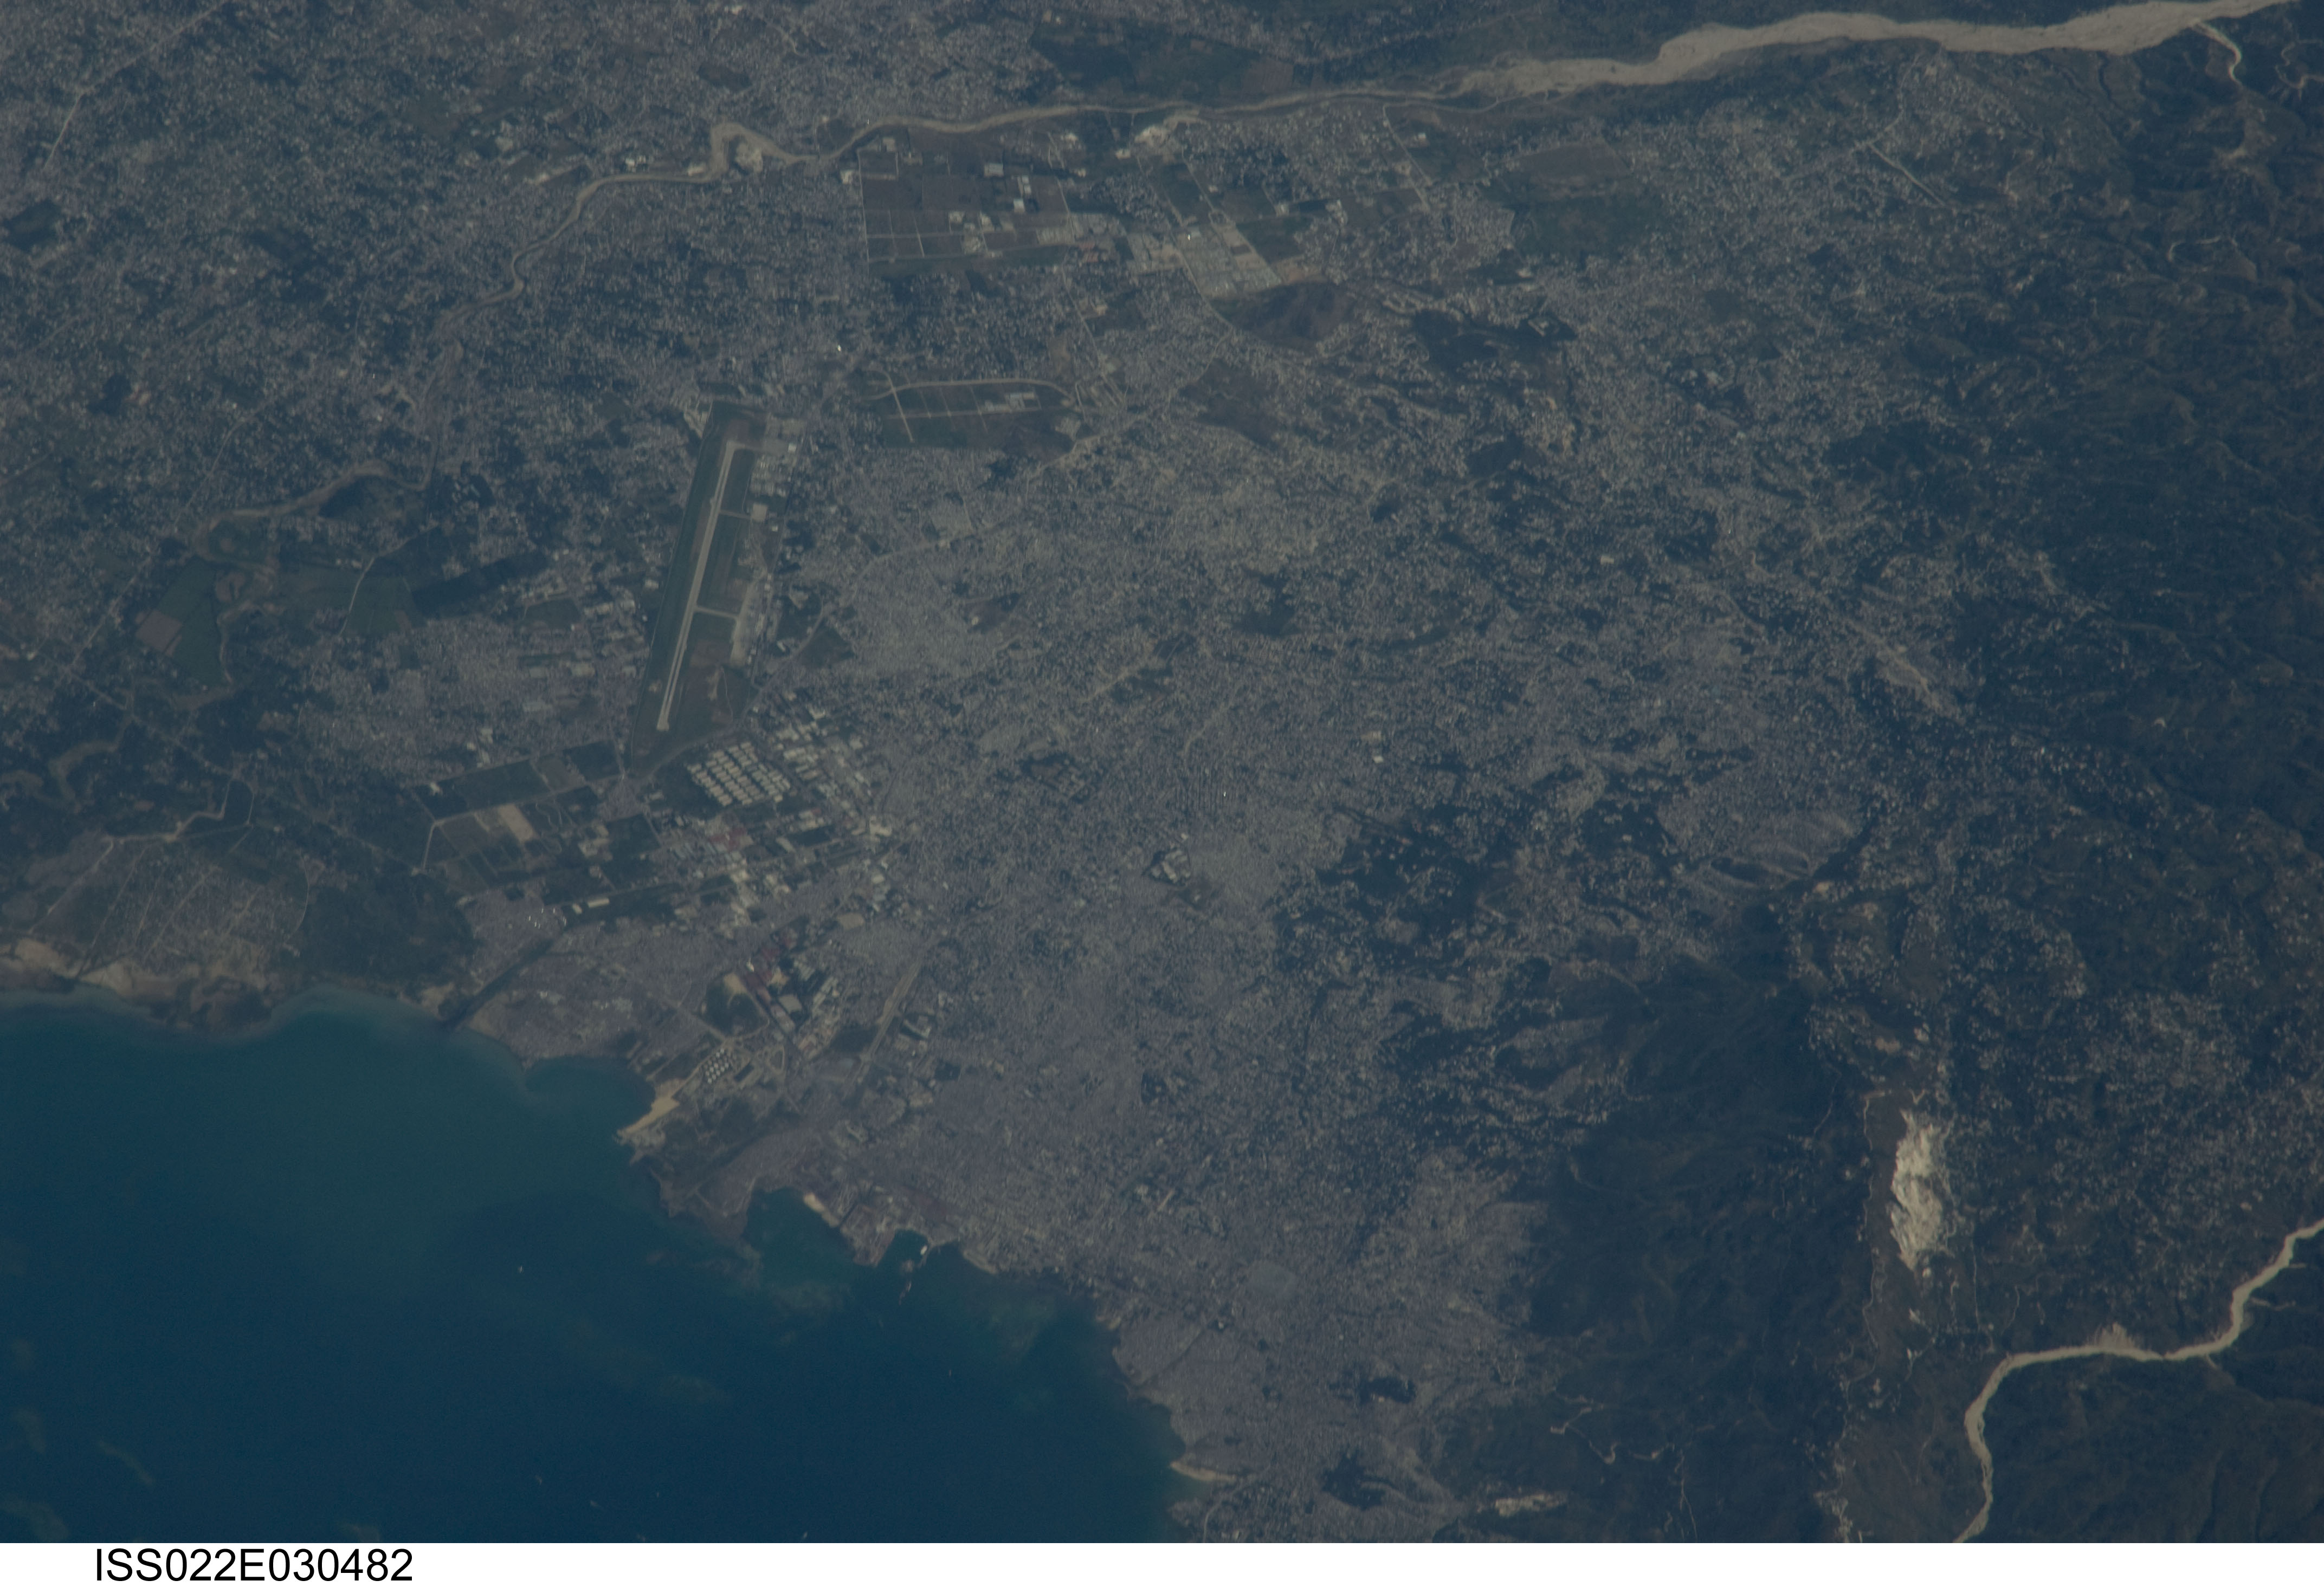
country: HAITI
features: PORT-AU-PRINCE AREA, AIRPORT
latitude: 18.5
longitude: -72.3
